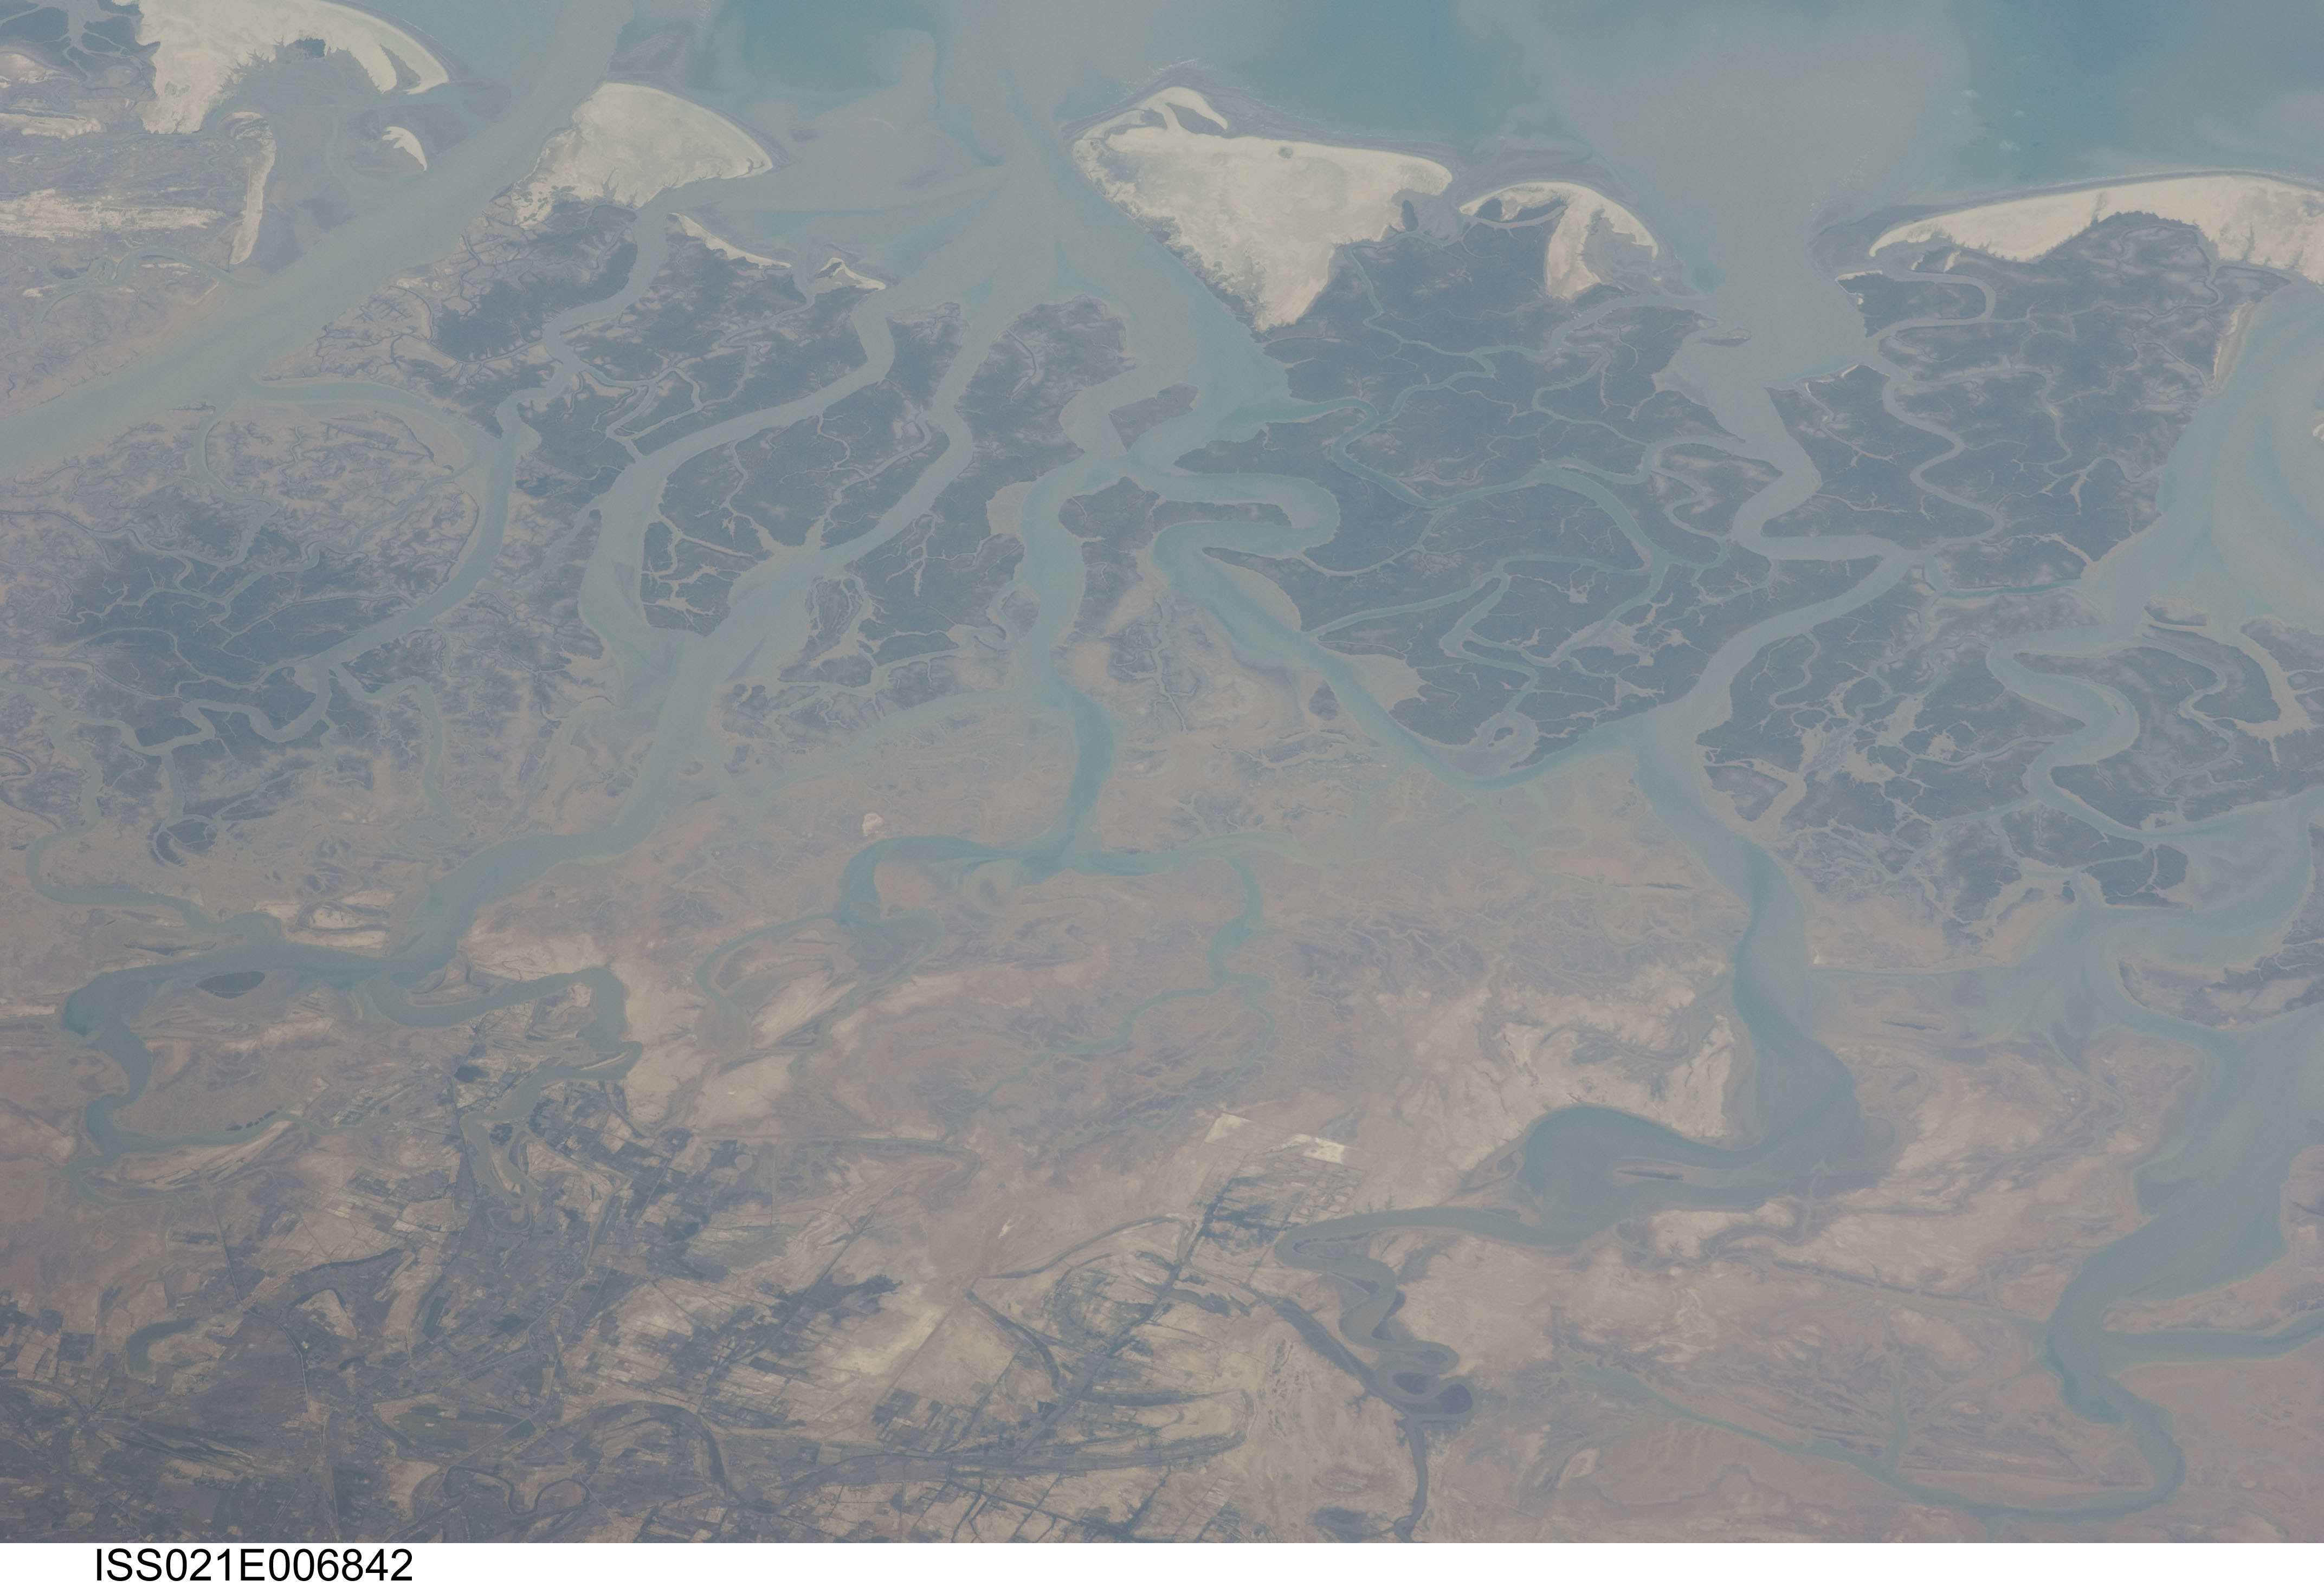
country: PAKISTAN
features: PITIANI CREEK,MANGROVE FOREST,DAMBRI CREEK,THATTA PAKISTAN,LETARI CREEK,MAL CREEK,ARABIAN SEA,PATAR CREEK,MARHO KOTRI WILDLIFE SANCTUARY
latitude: 24.5
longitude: 67.4
